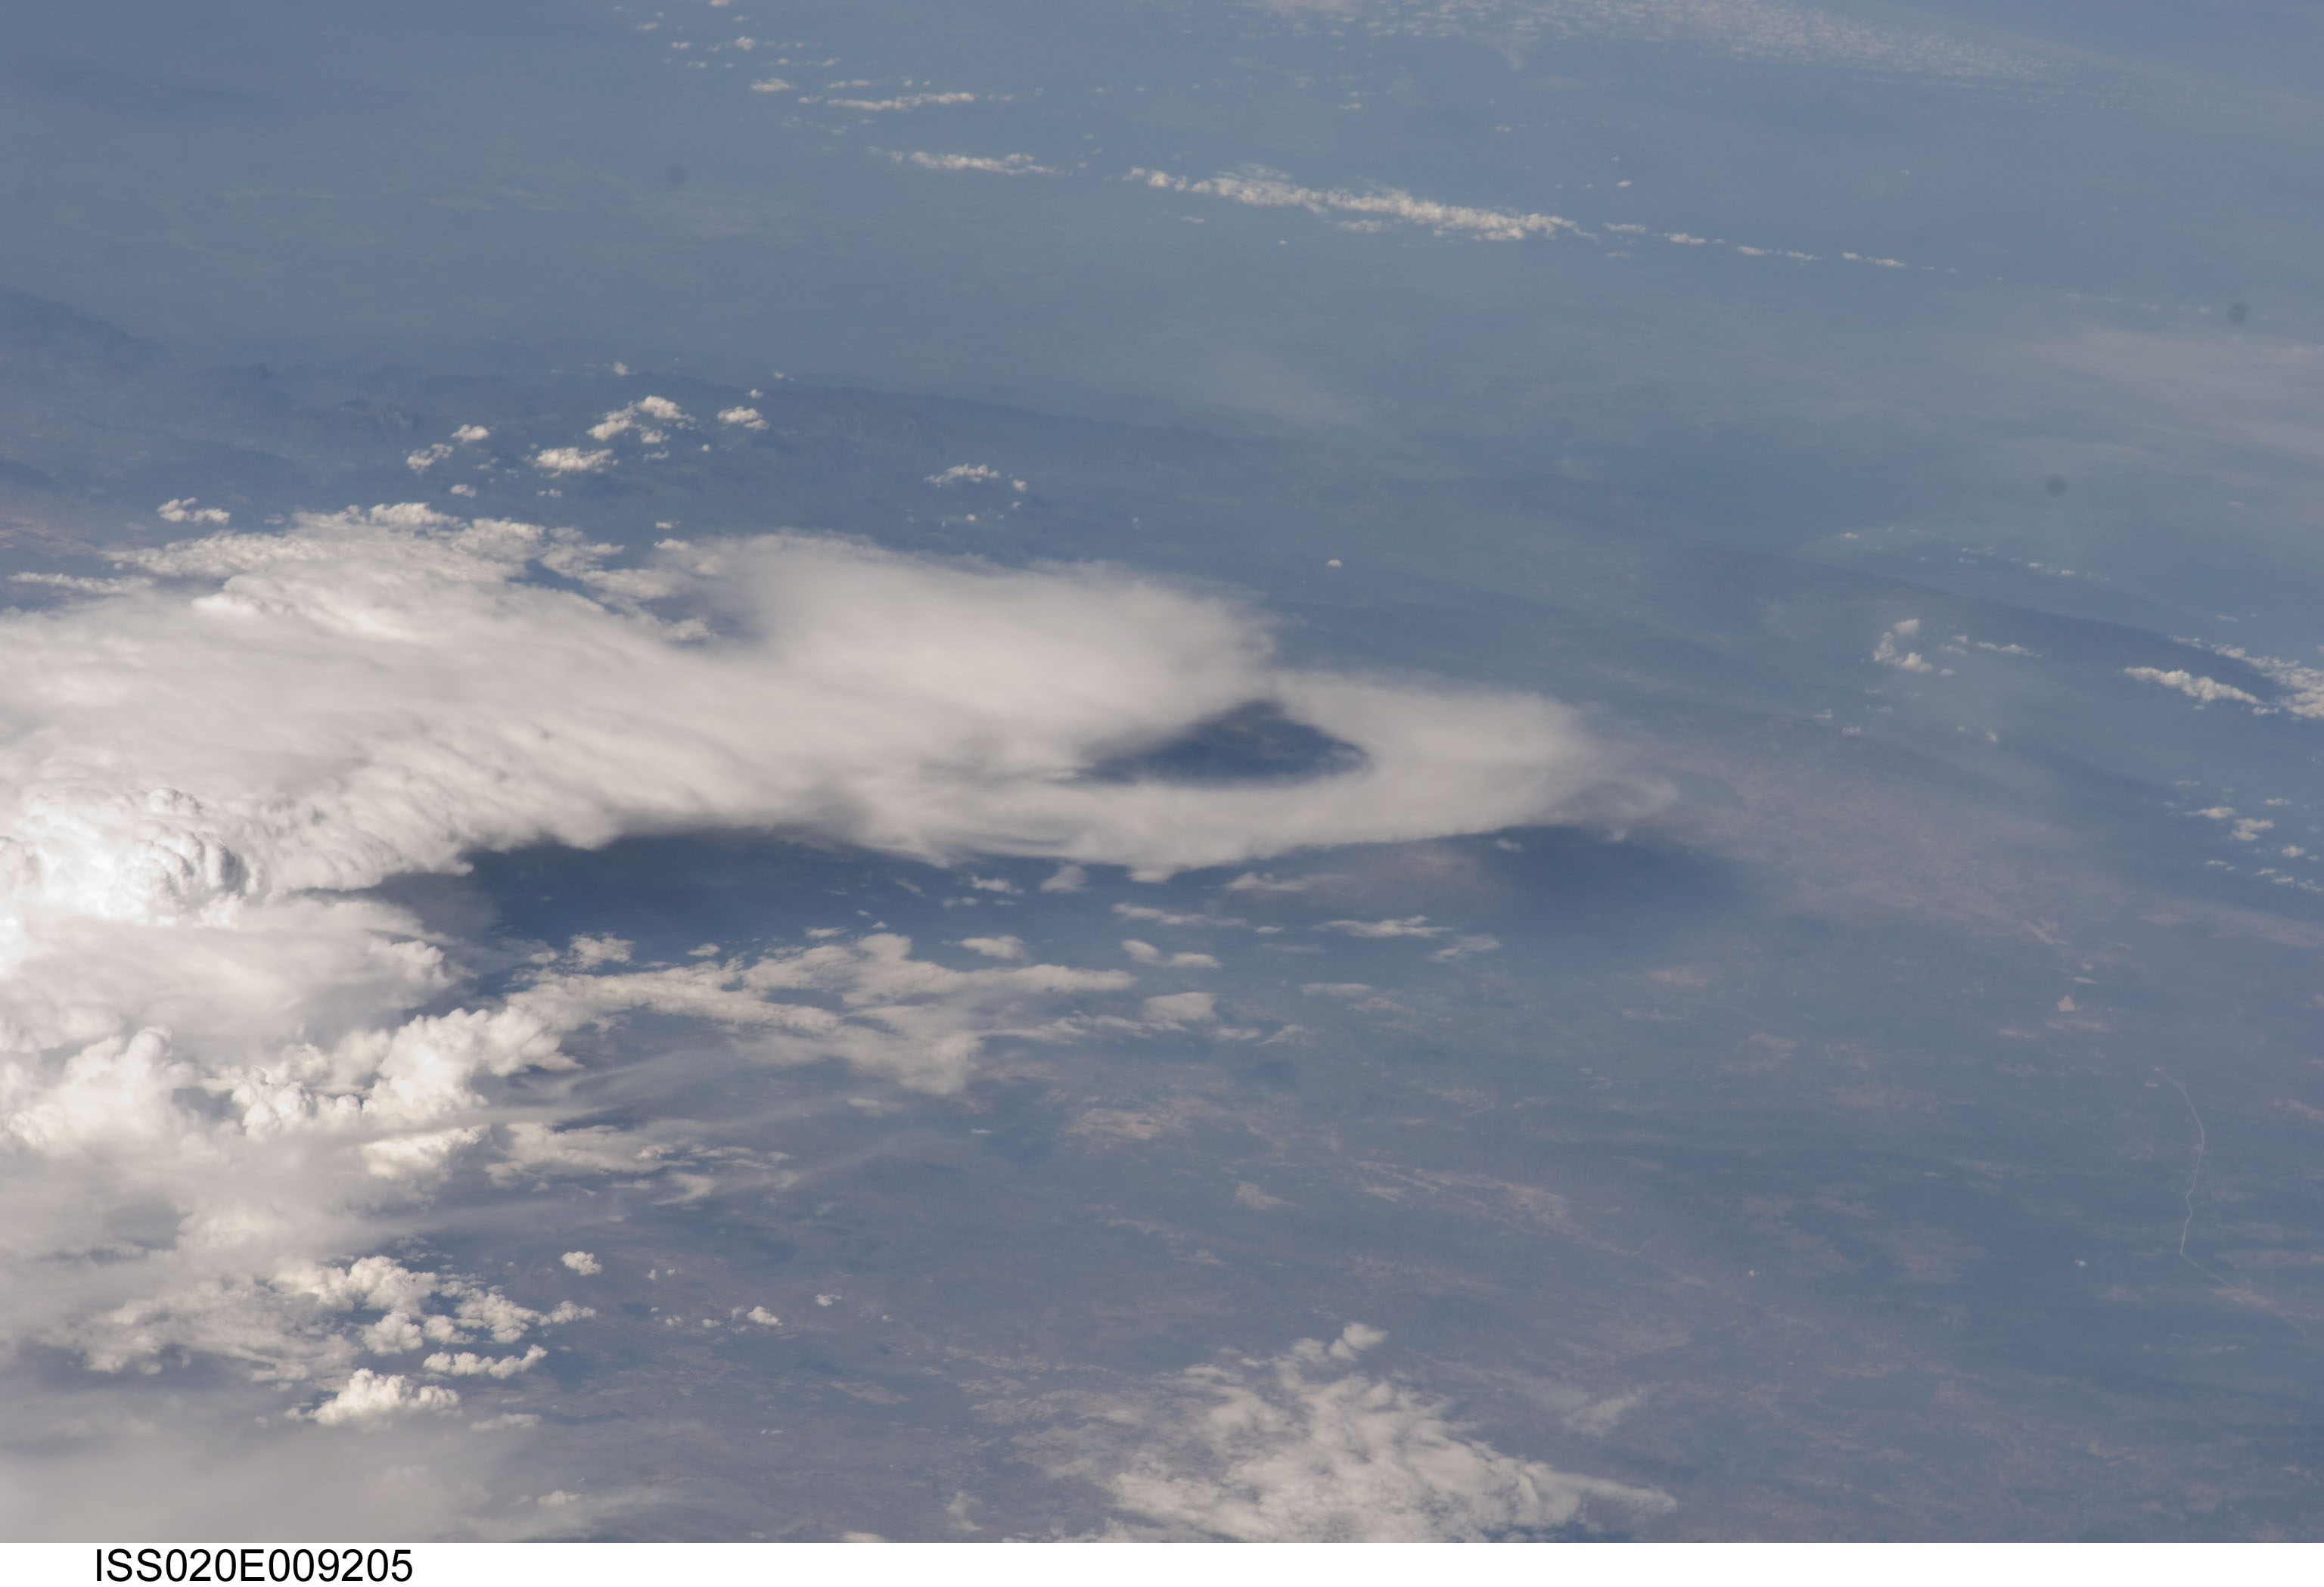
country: MEXICO
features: PAN-DESERT, MOUNTAIN RIDGES, ROADS, HAZE
